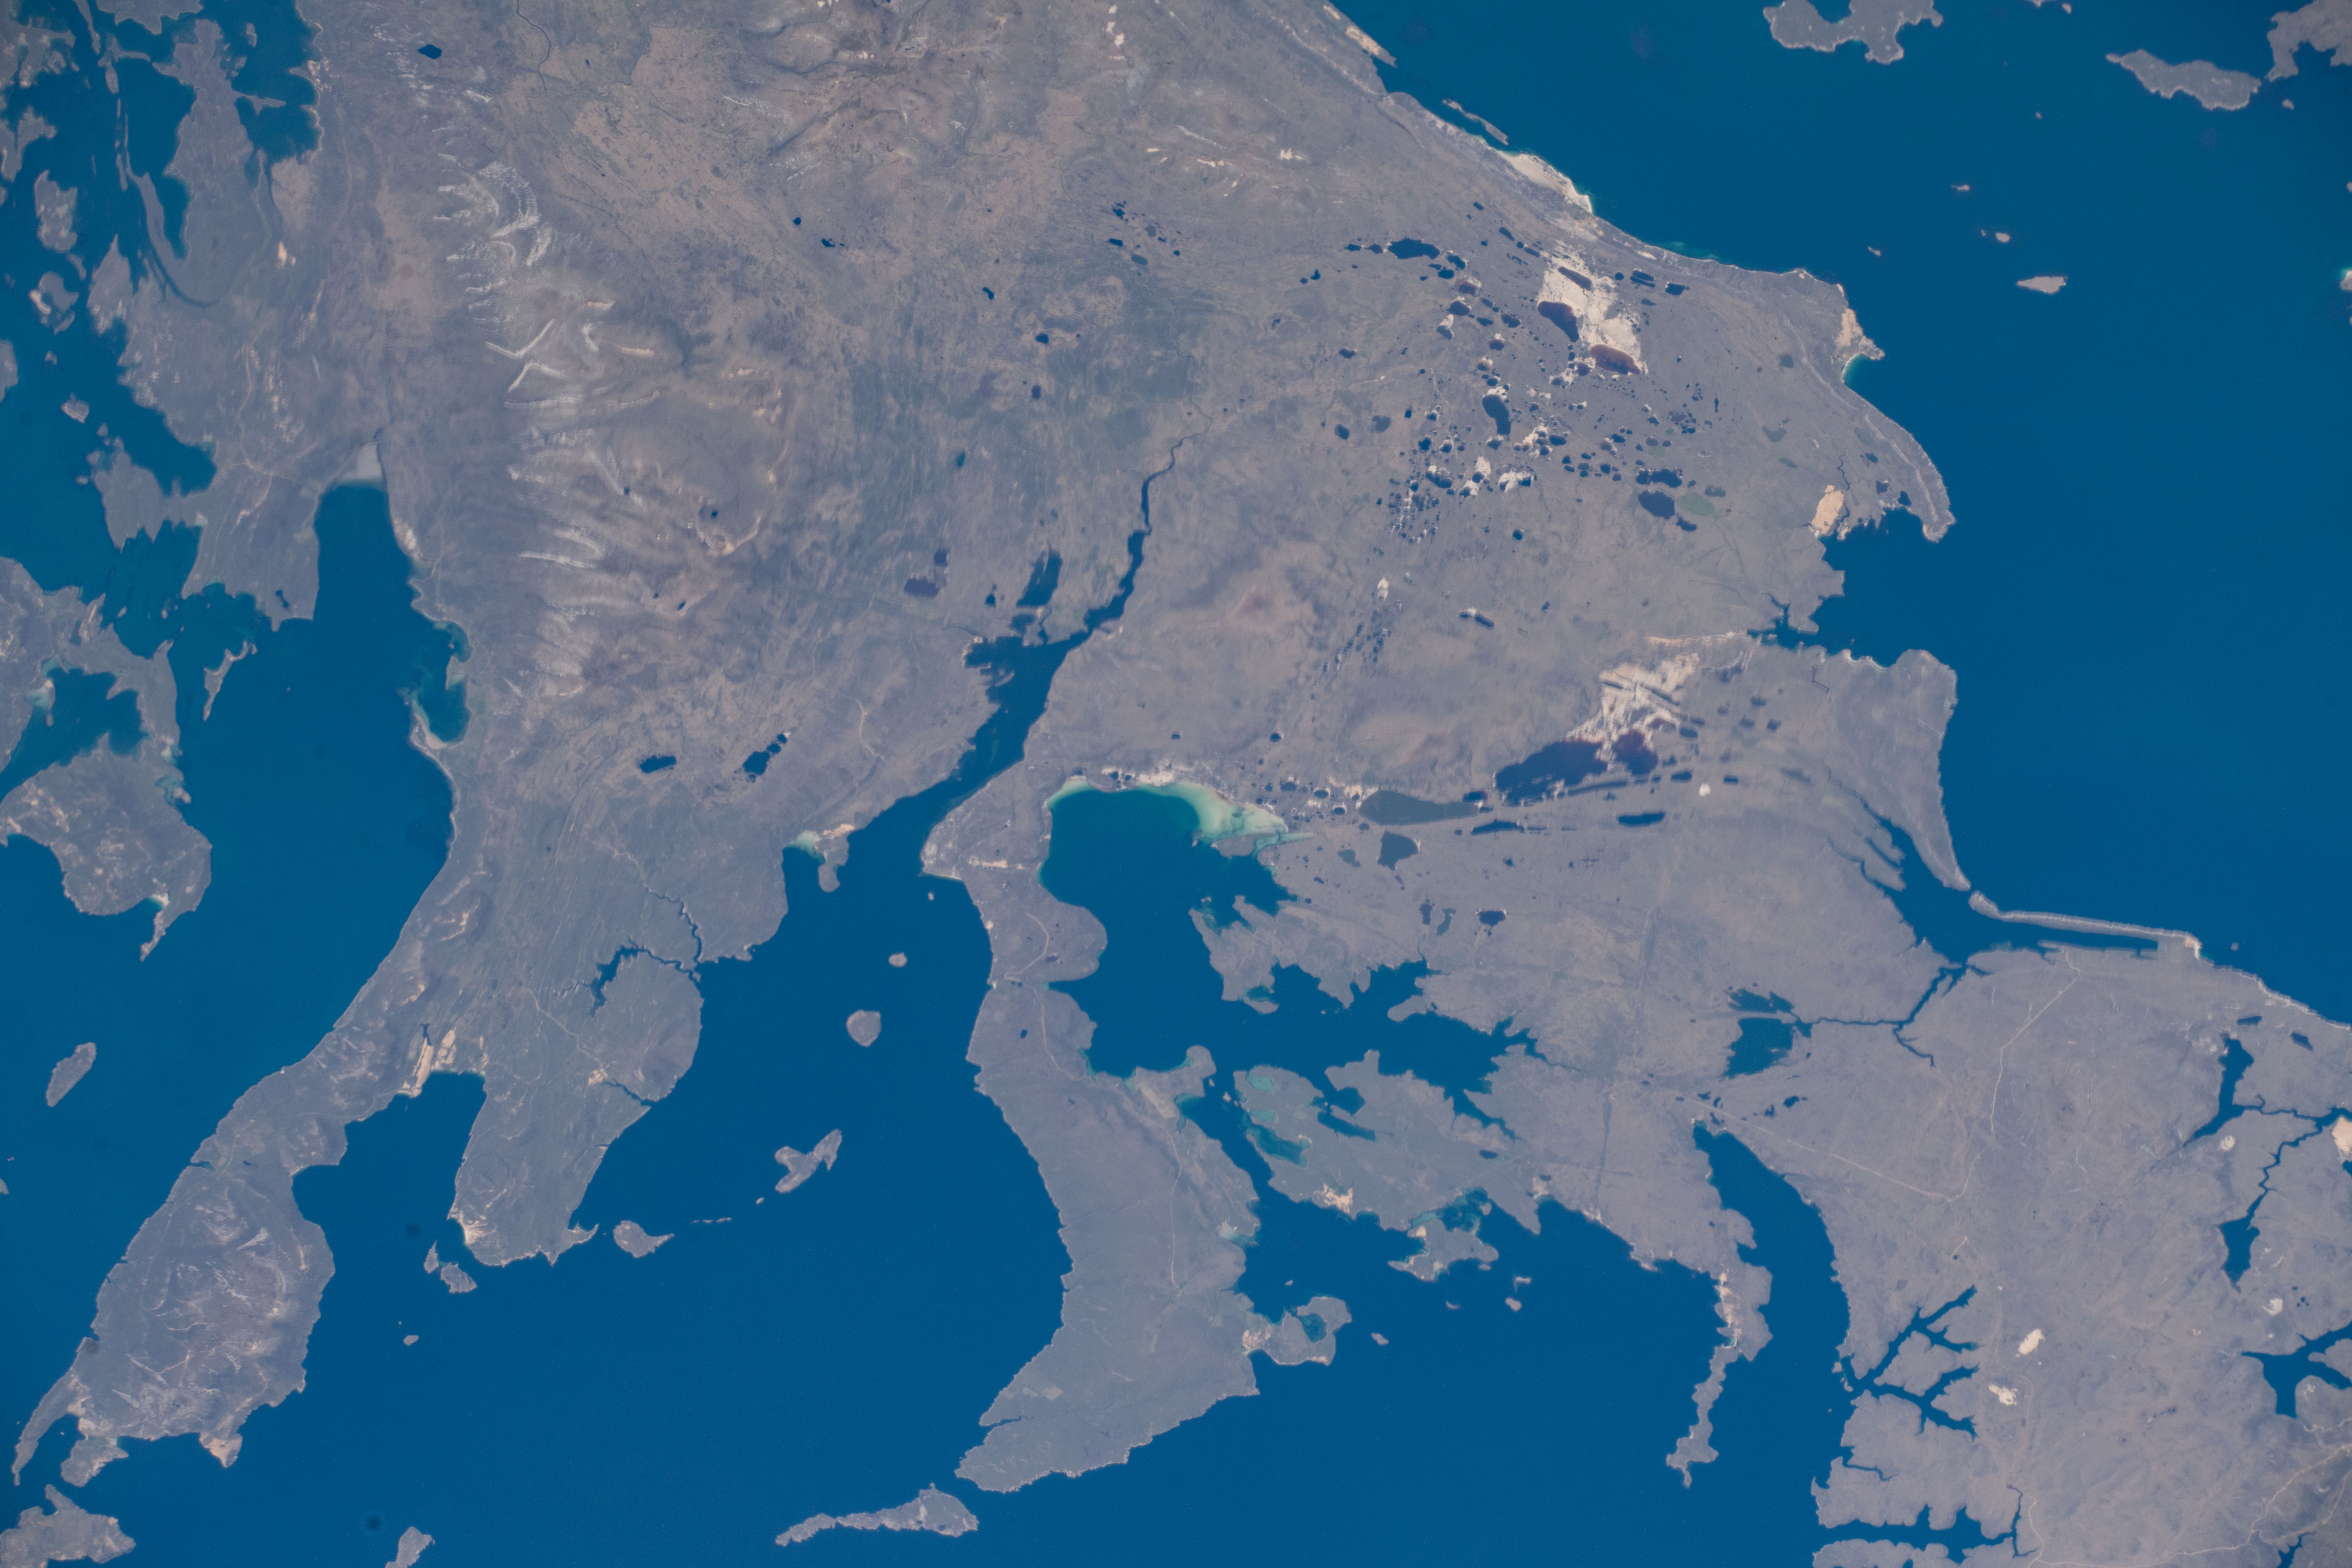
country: FALKLAND ISLANDS
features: FALKLAND ISLANDS, WEST FALKLAND
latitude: -51.8
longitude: -60.2
